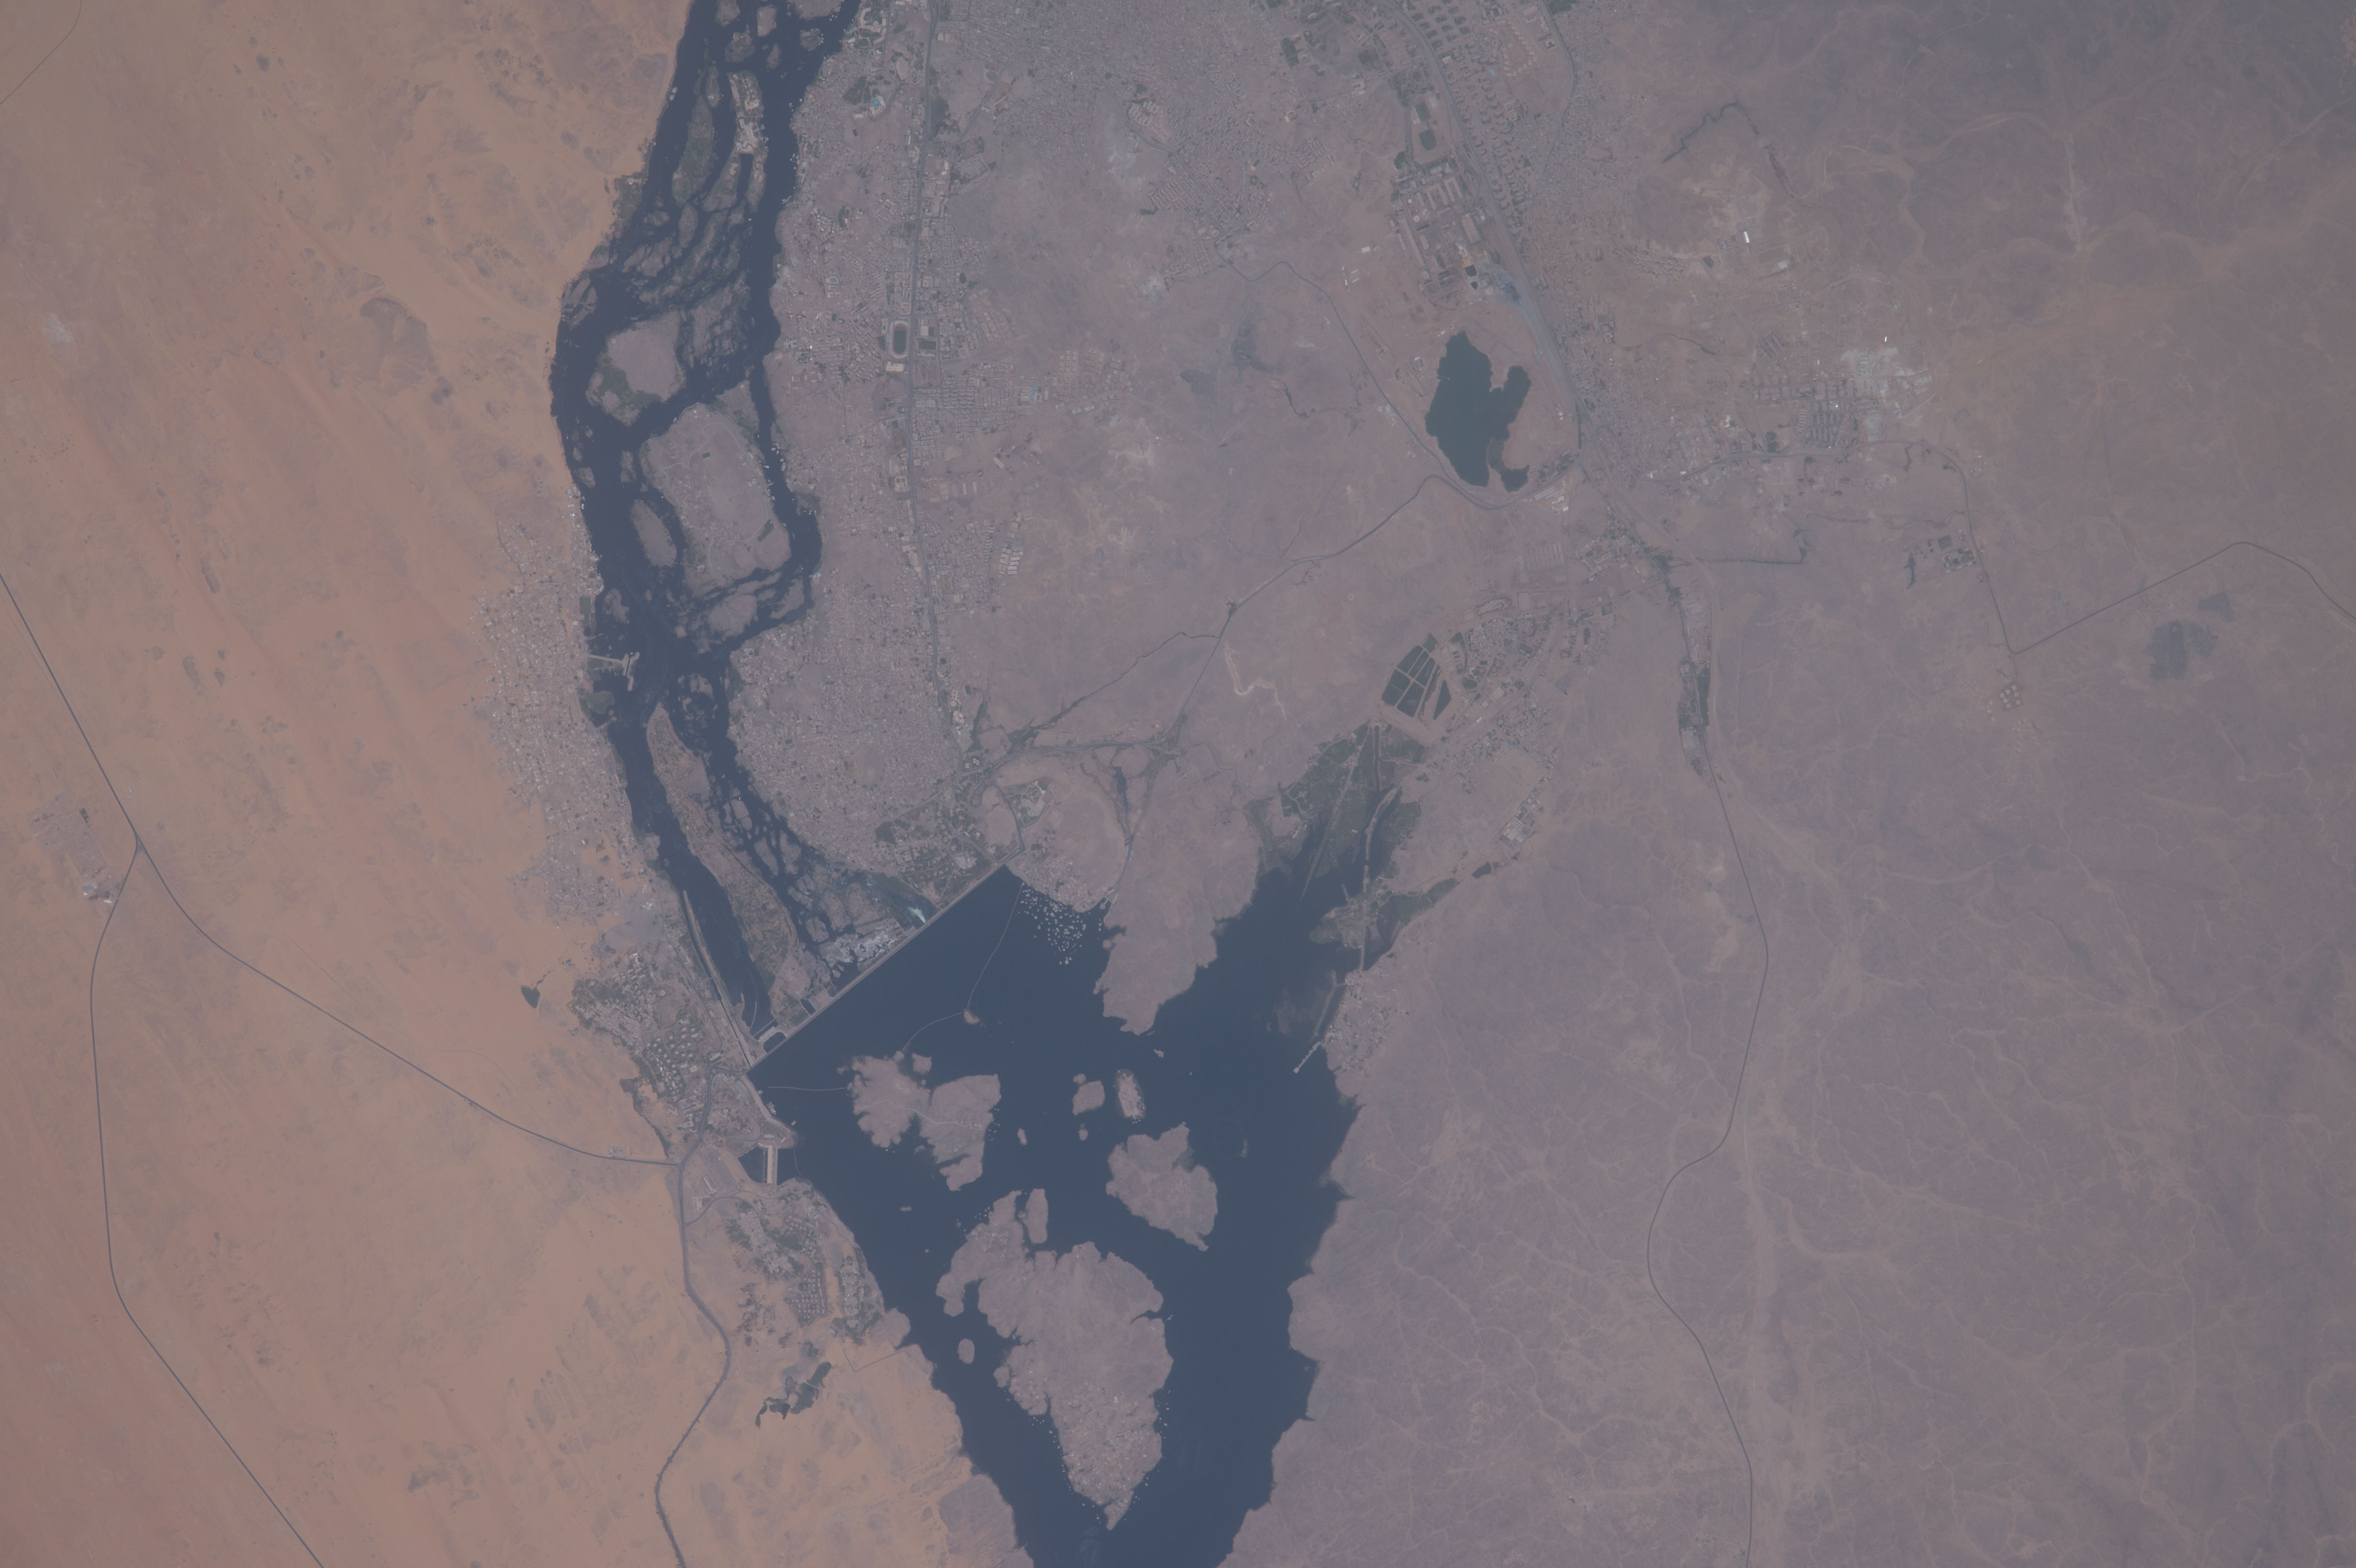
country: EGYPT
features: NILE RIVER, LAKE NASSER, ASWAN DAM, ASWAN-ABU SIMBEL ROAD, EASTERN DESERT, PHILAE, BIGEH, LUXOR-ASWAN, ASWAN, NAGAA SUHAYL GHARB, NAGAA AL KARUR, NAGAA JABAL SHISHAH
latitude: 24.0
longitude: 32.9
